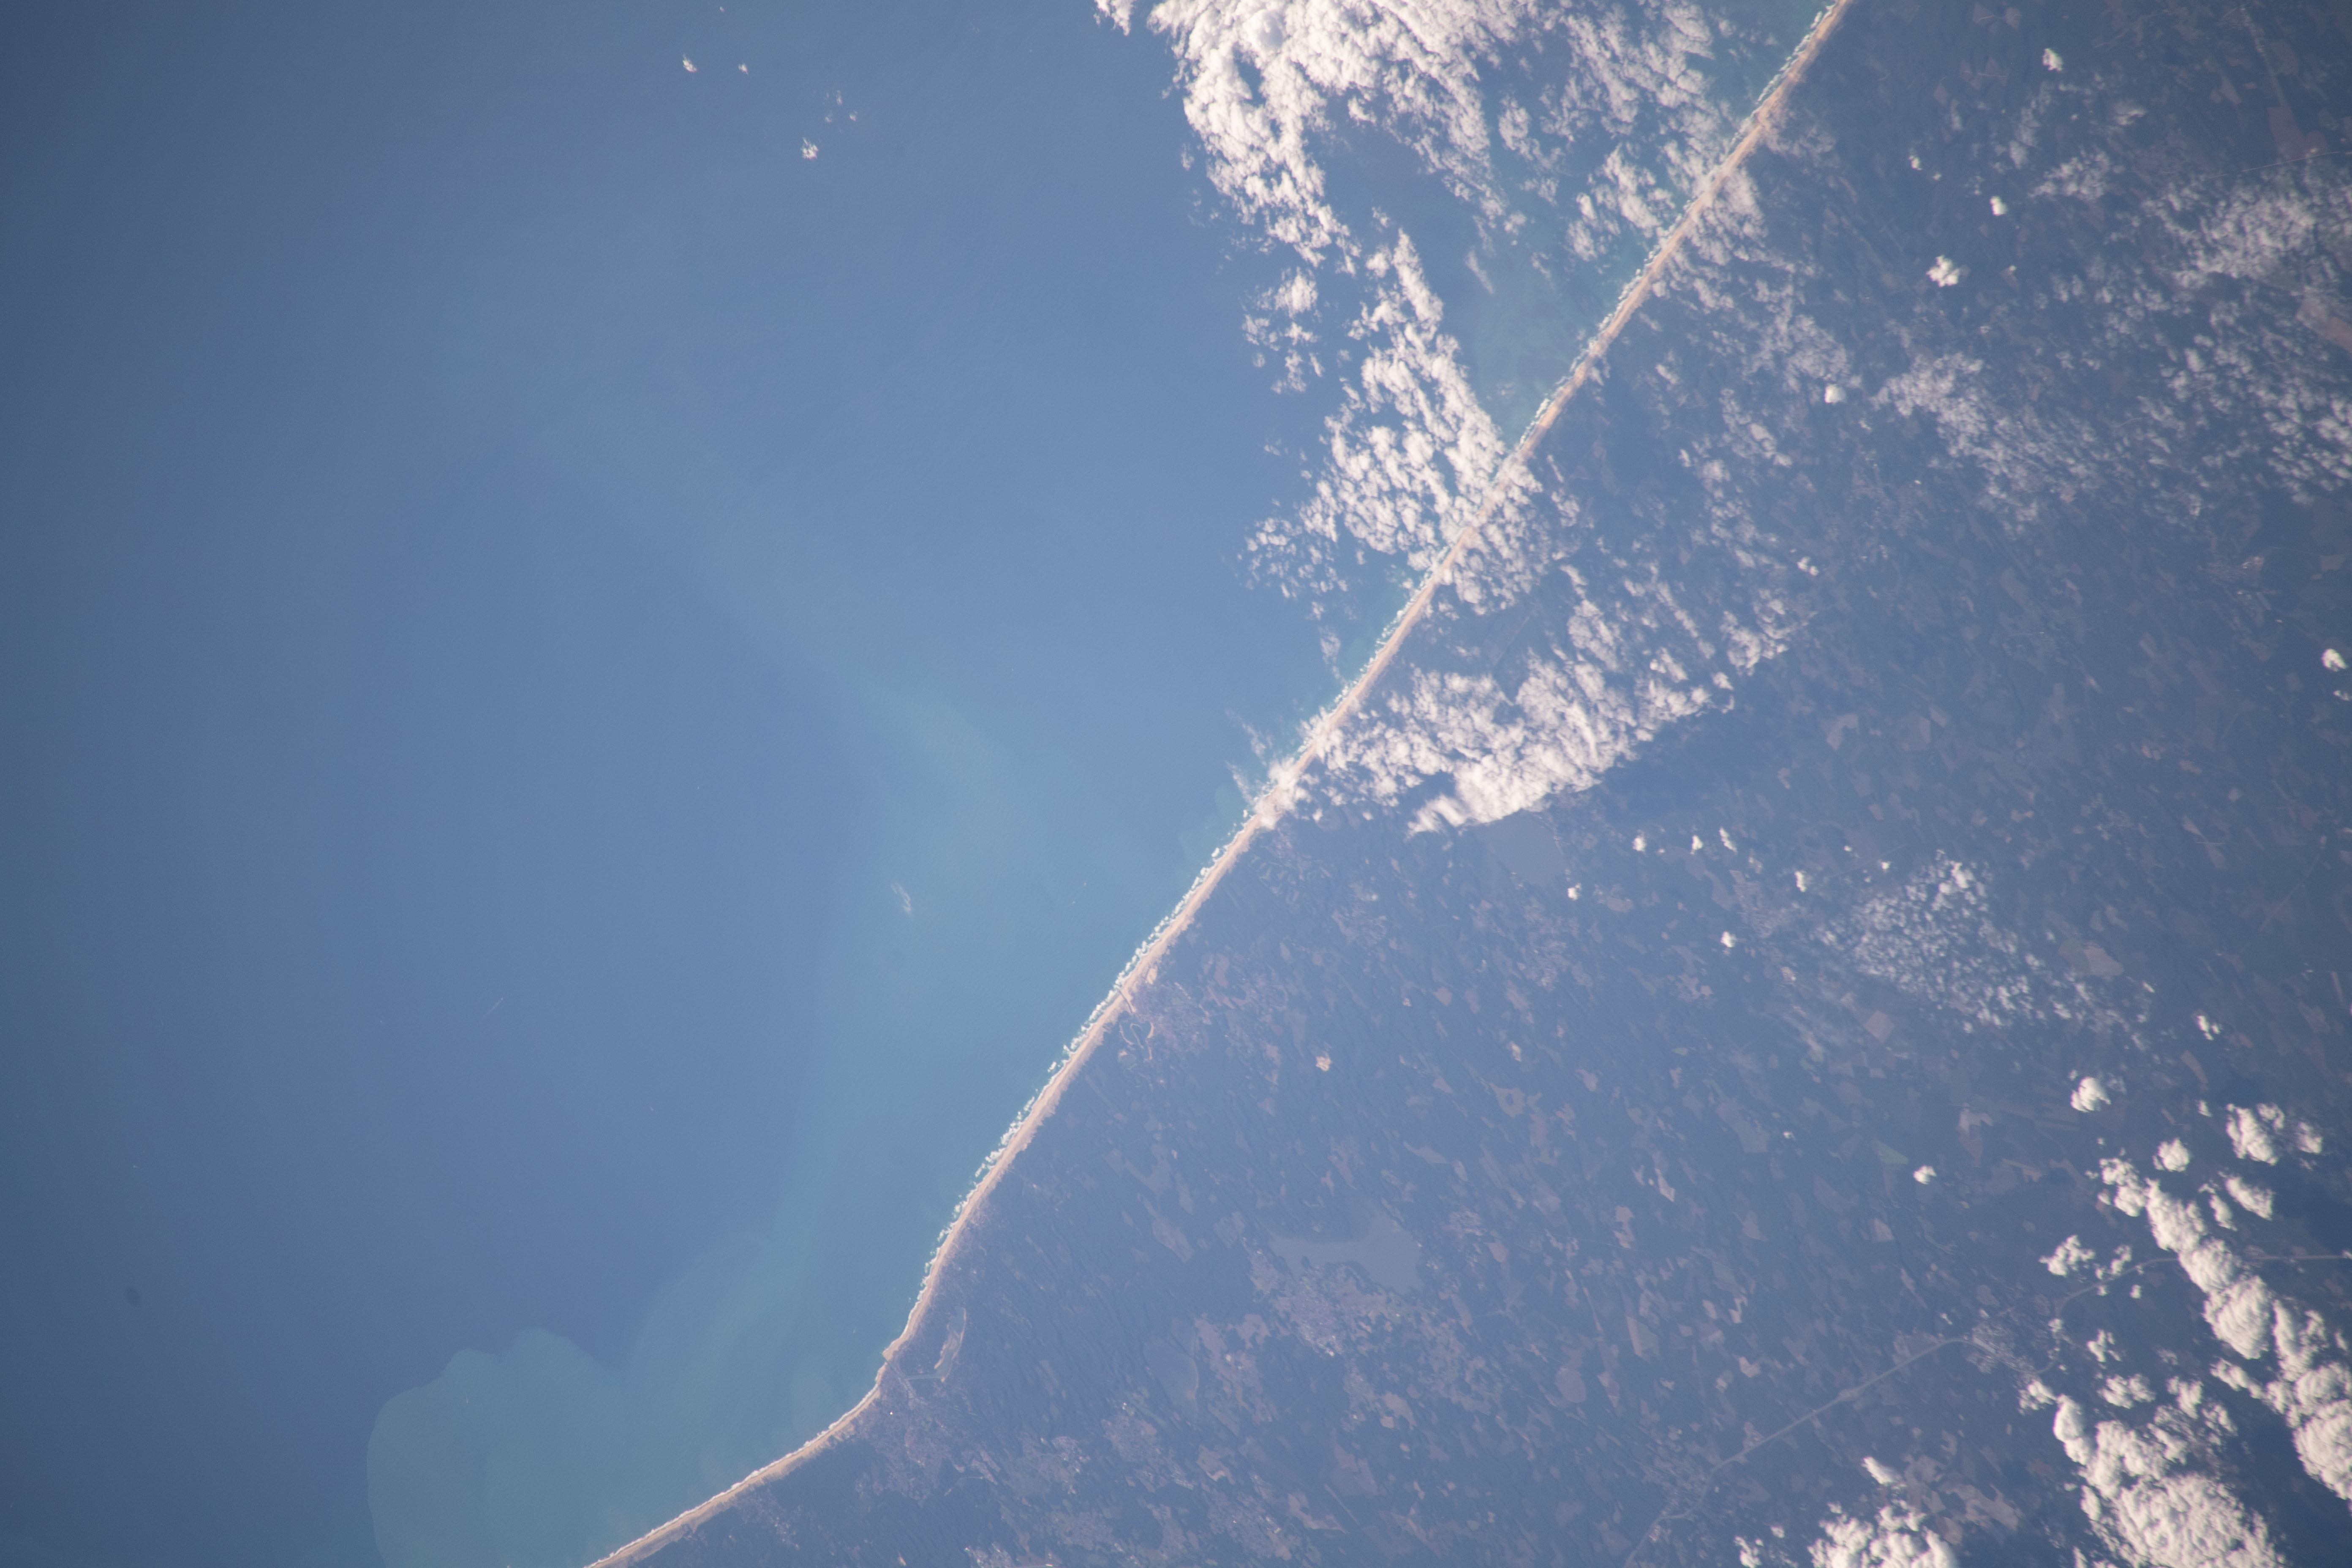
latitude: 43.5
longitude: -1.5
